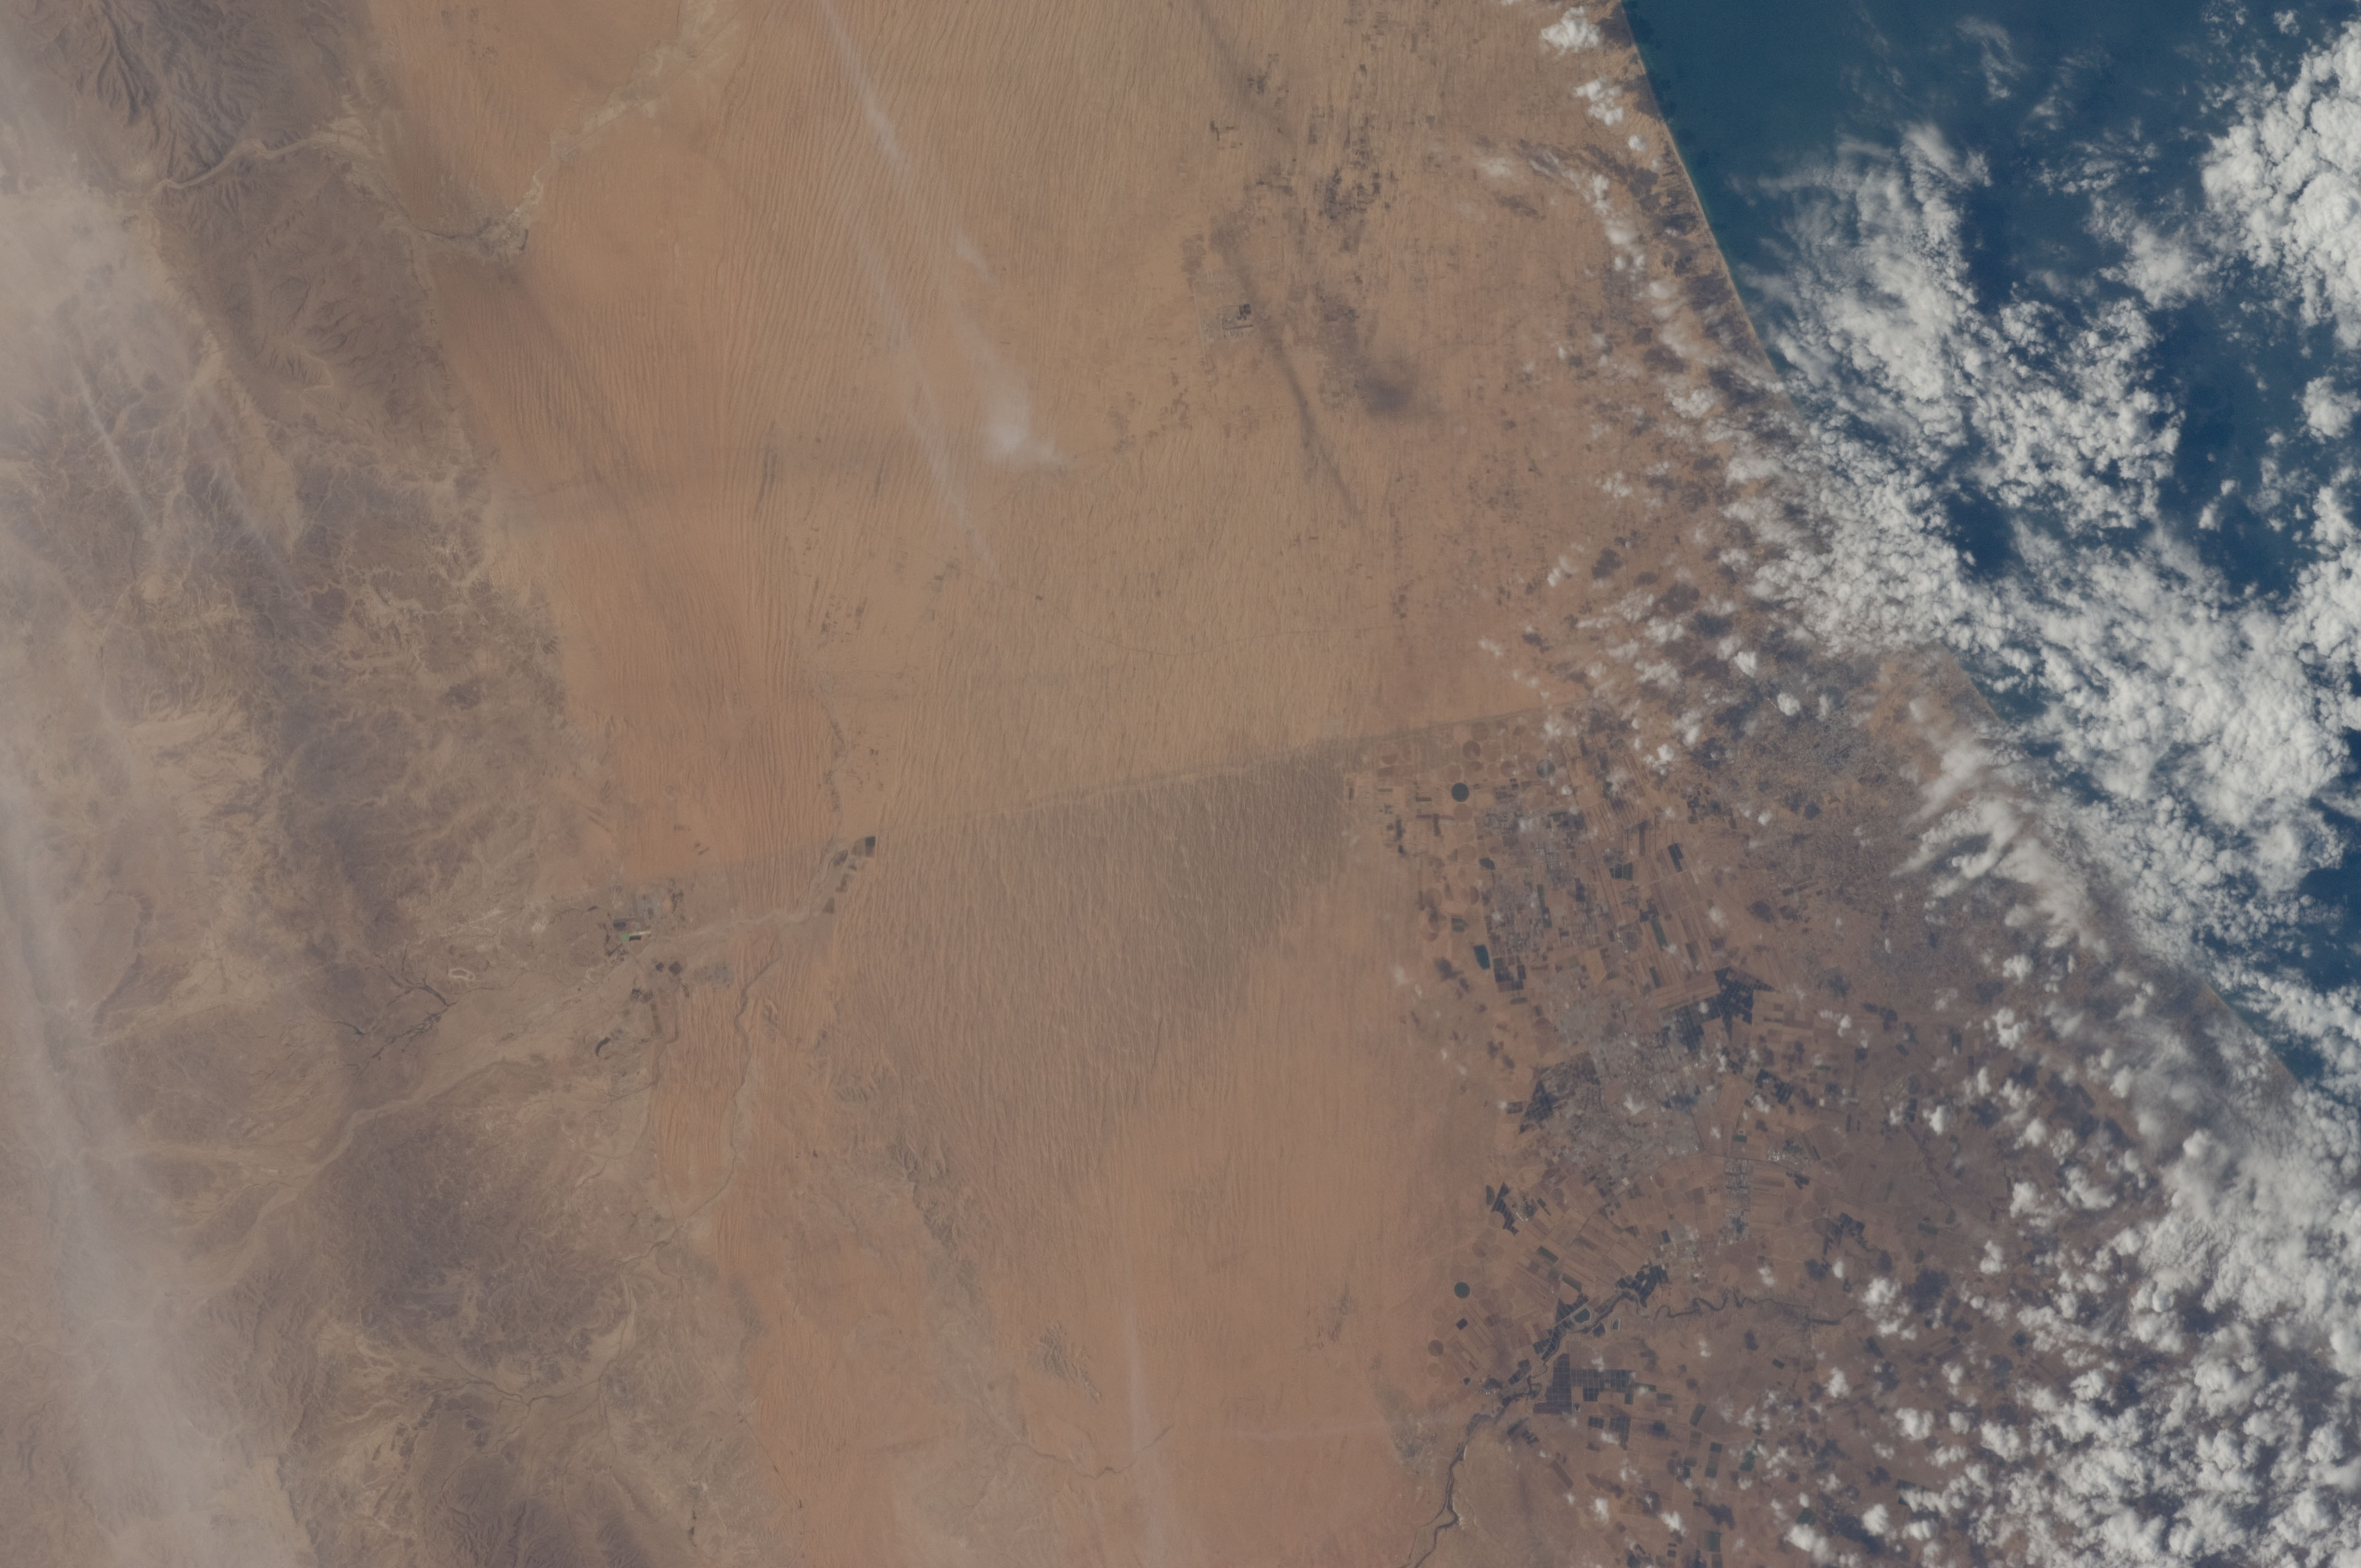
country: EGYPT
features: EGYPT-ISRAEL BORDER, HURAYDIN R., AGR., DUNES, MEDITERRANEAN S.
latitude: 31.0
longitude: 34.3
